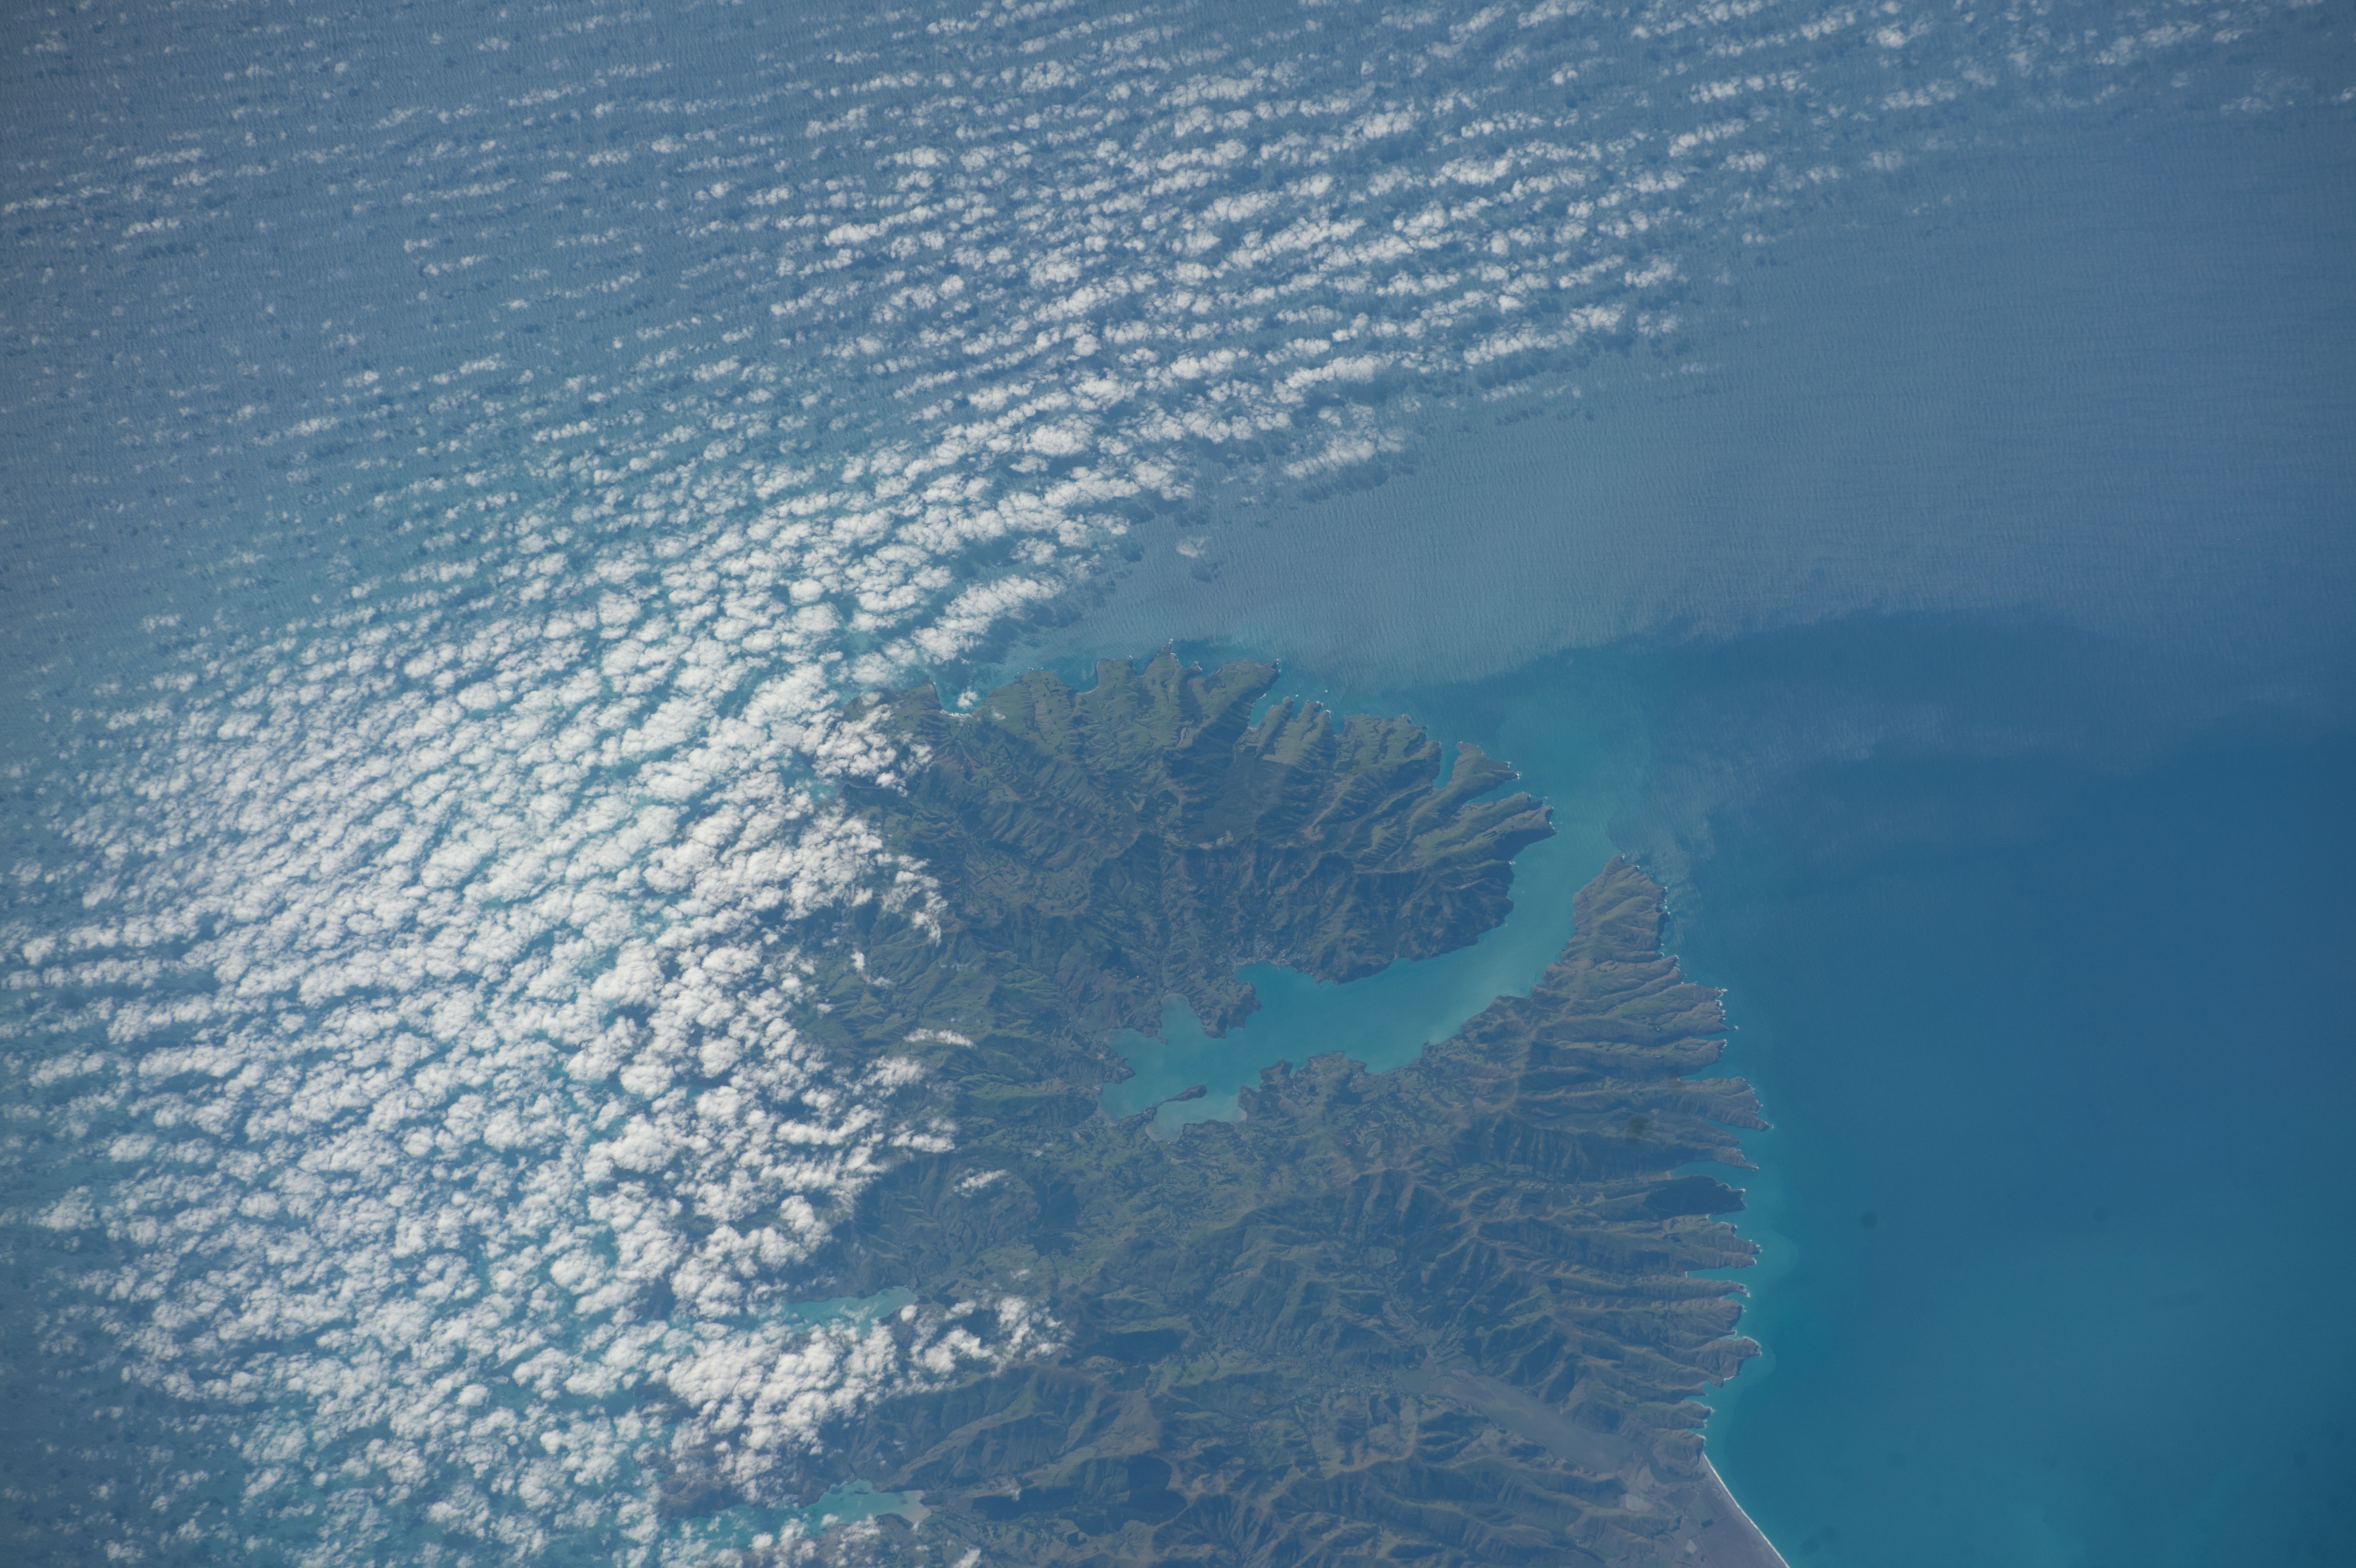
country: NEW ZEALAND-SI
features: NEW ZEALAND, BANKS PENINSULA, AKAROA HARBOUR, ŌNAWE PENINSULA, WAINUI, BIRDLINGS FLAT, LAKE FORSYTH, BARRYS BAY,AKAROA,TAKAMATUA,AKAROA NEW ZEALAND, BANKS PENINSULA, LAKE FORSYTH, AKAROA HARBOUR, PIGEON BAY, PORT LEVY
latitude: -43.8
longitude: 173.0
